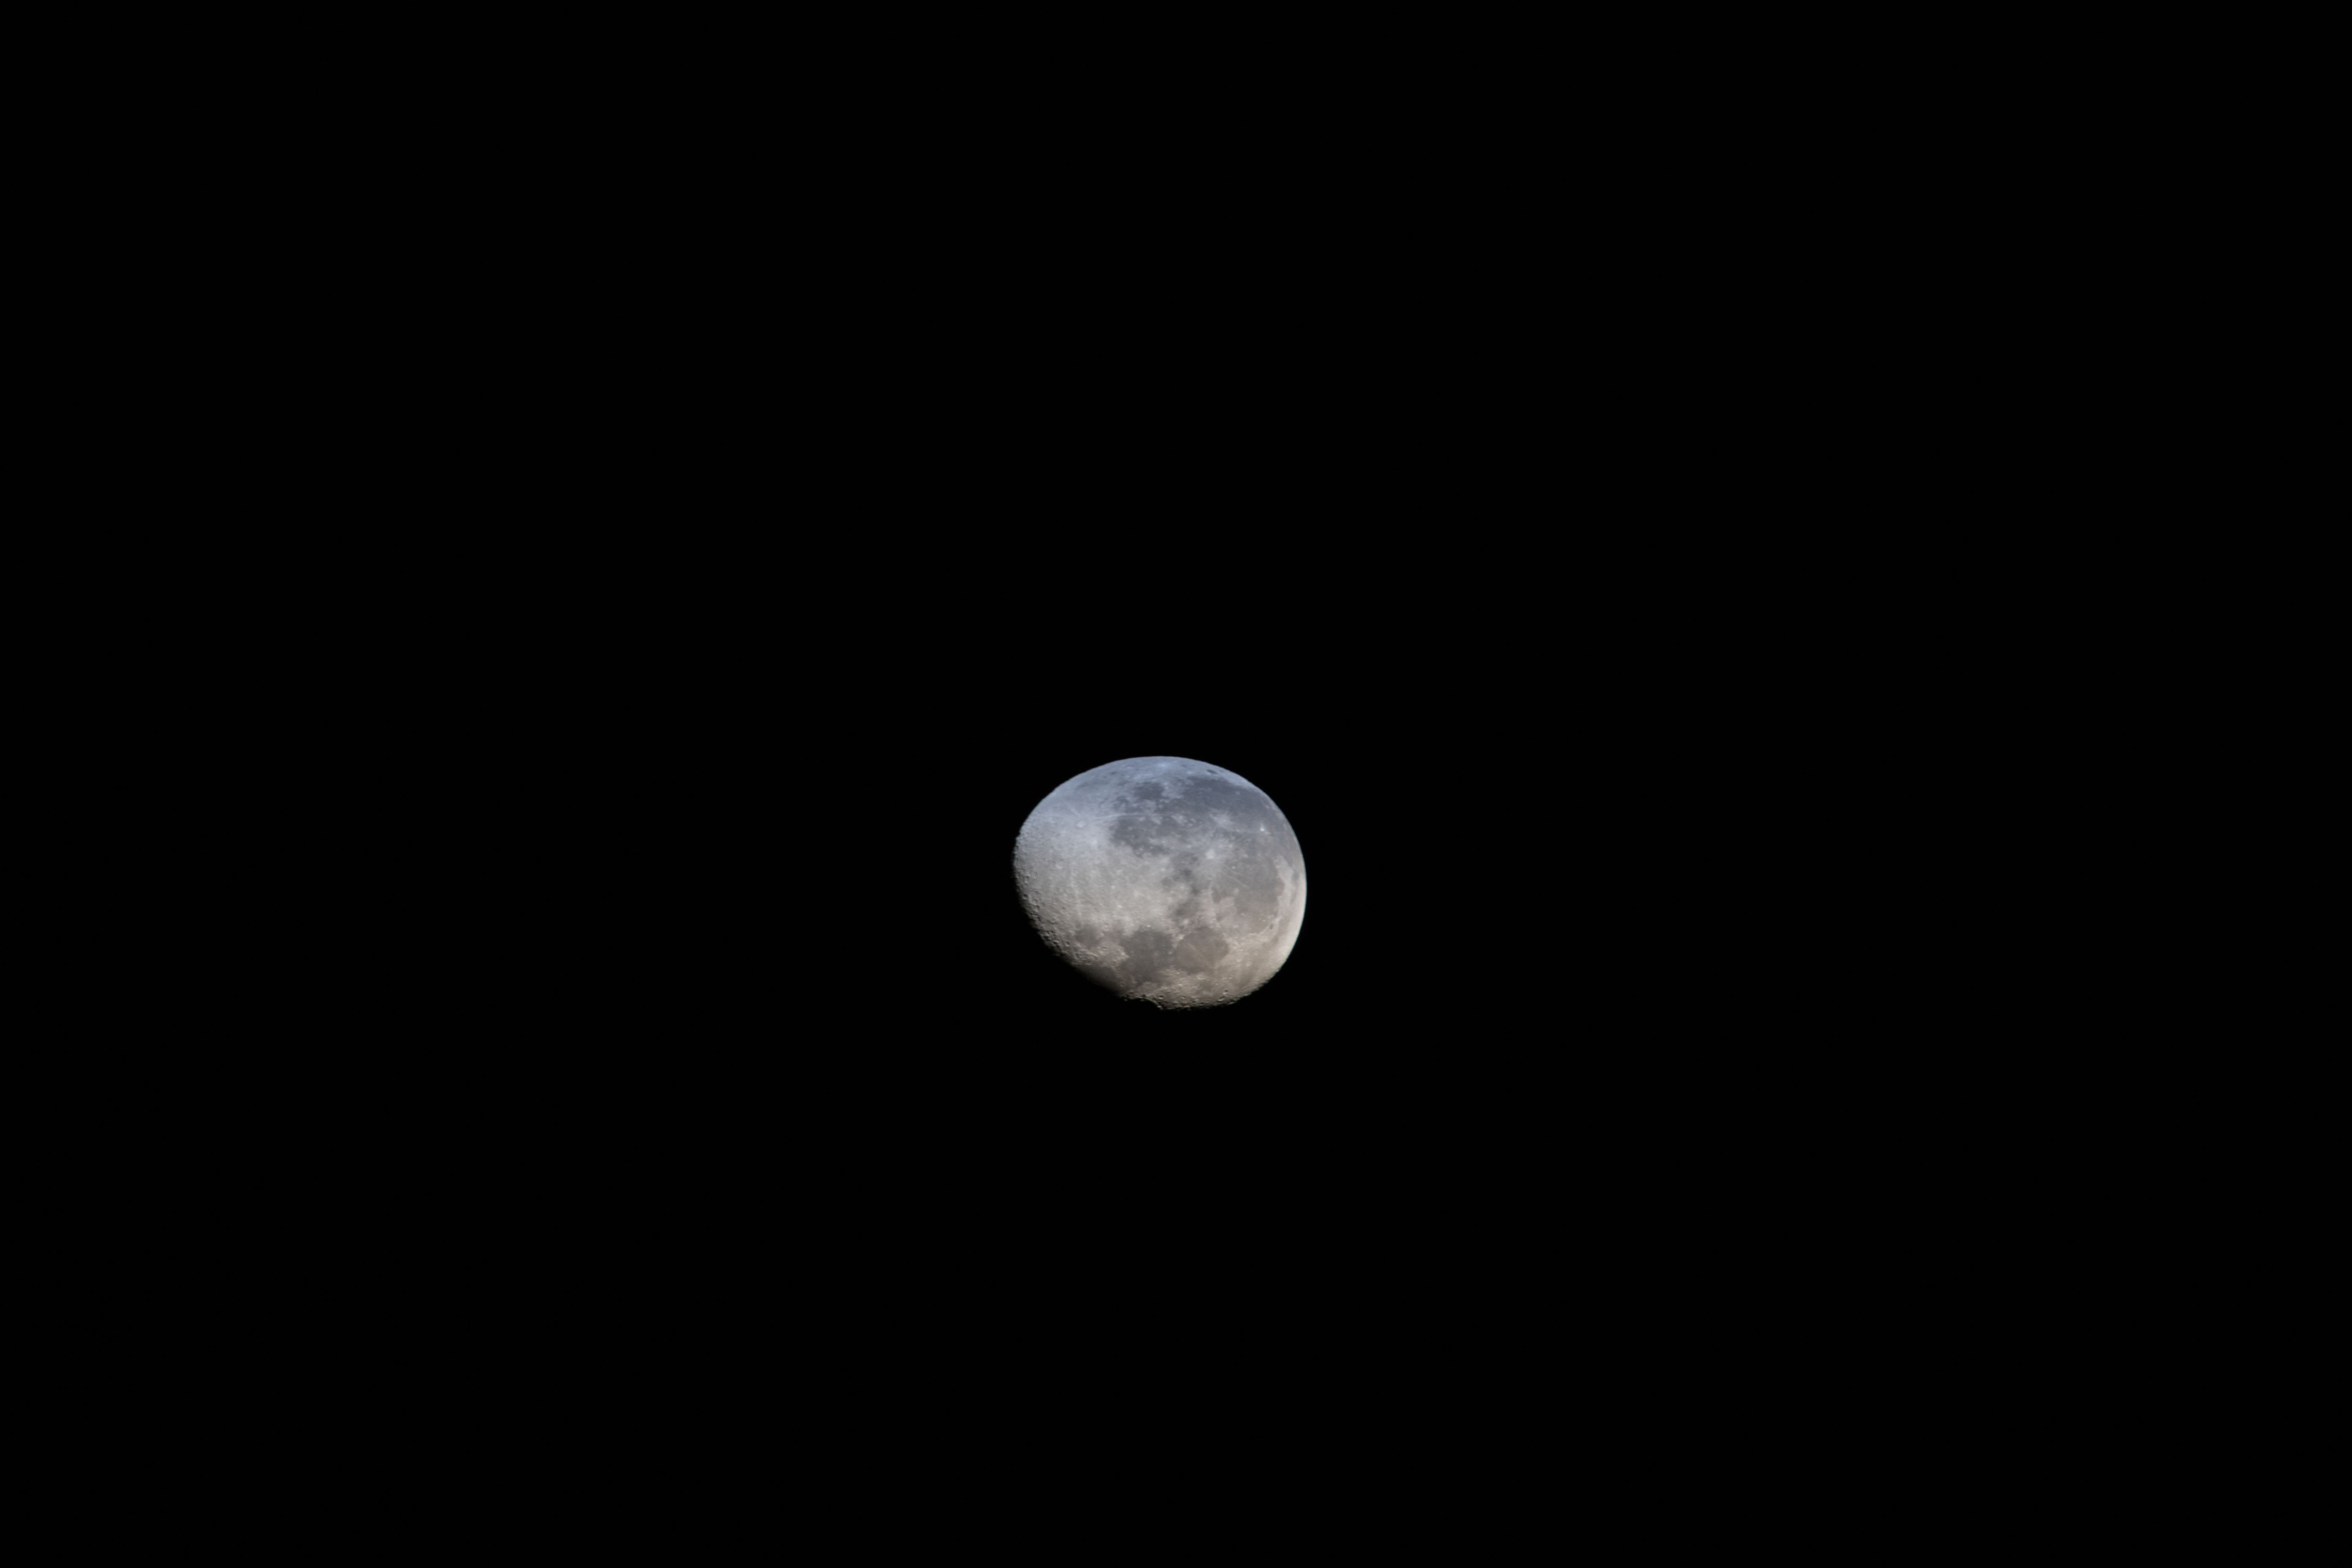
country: MALI
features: MOON
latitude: 15.2
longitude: -2.2
